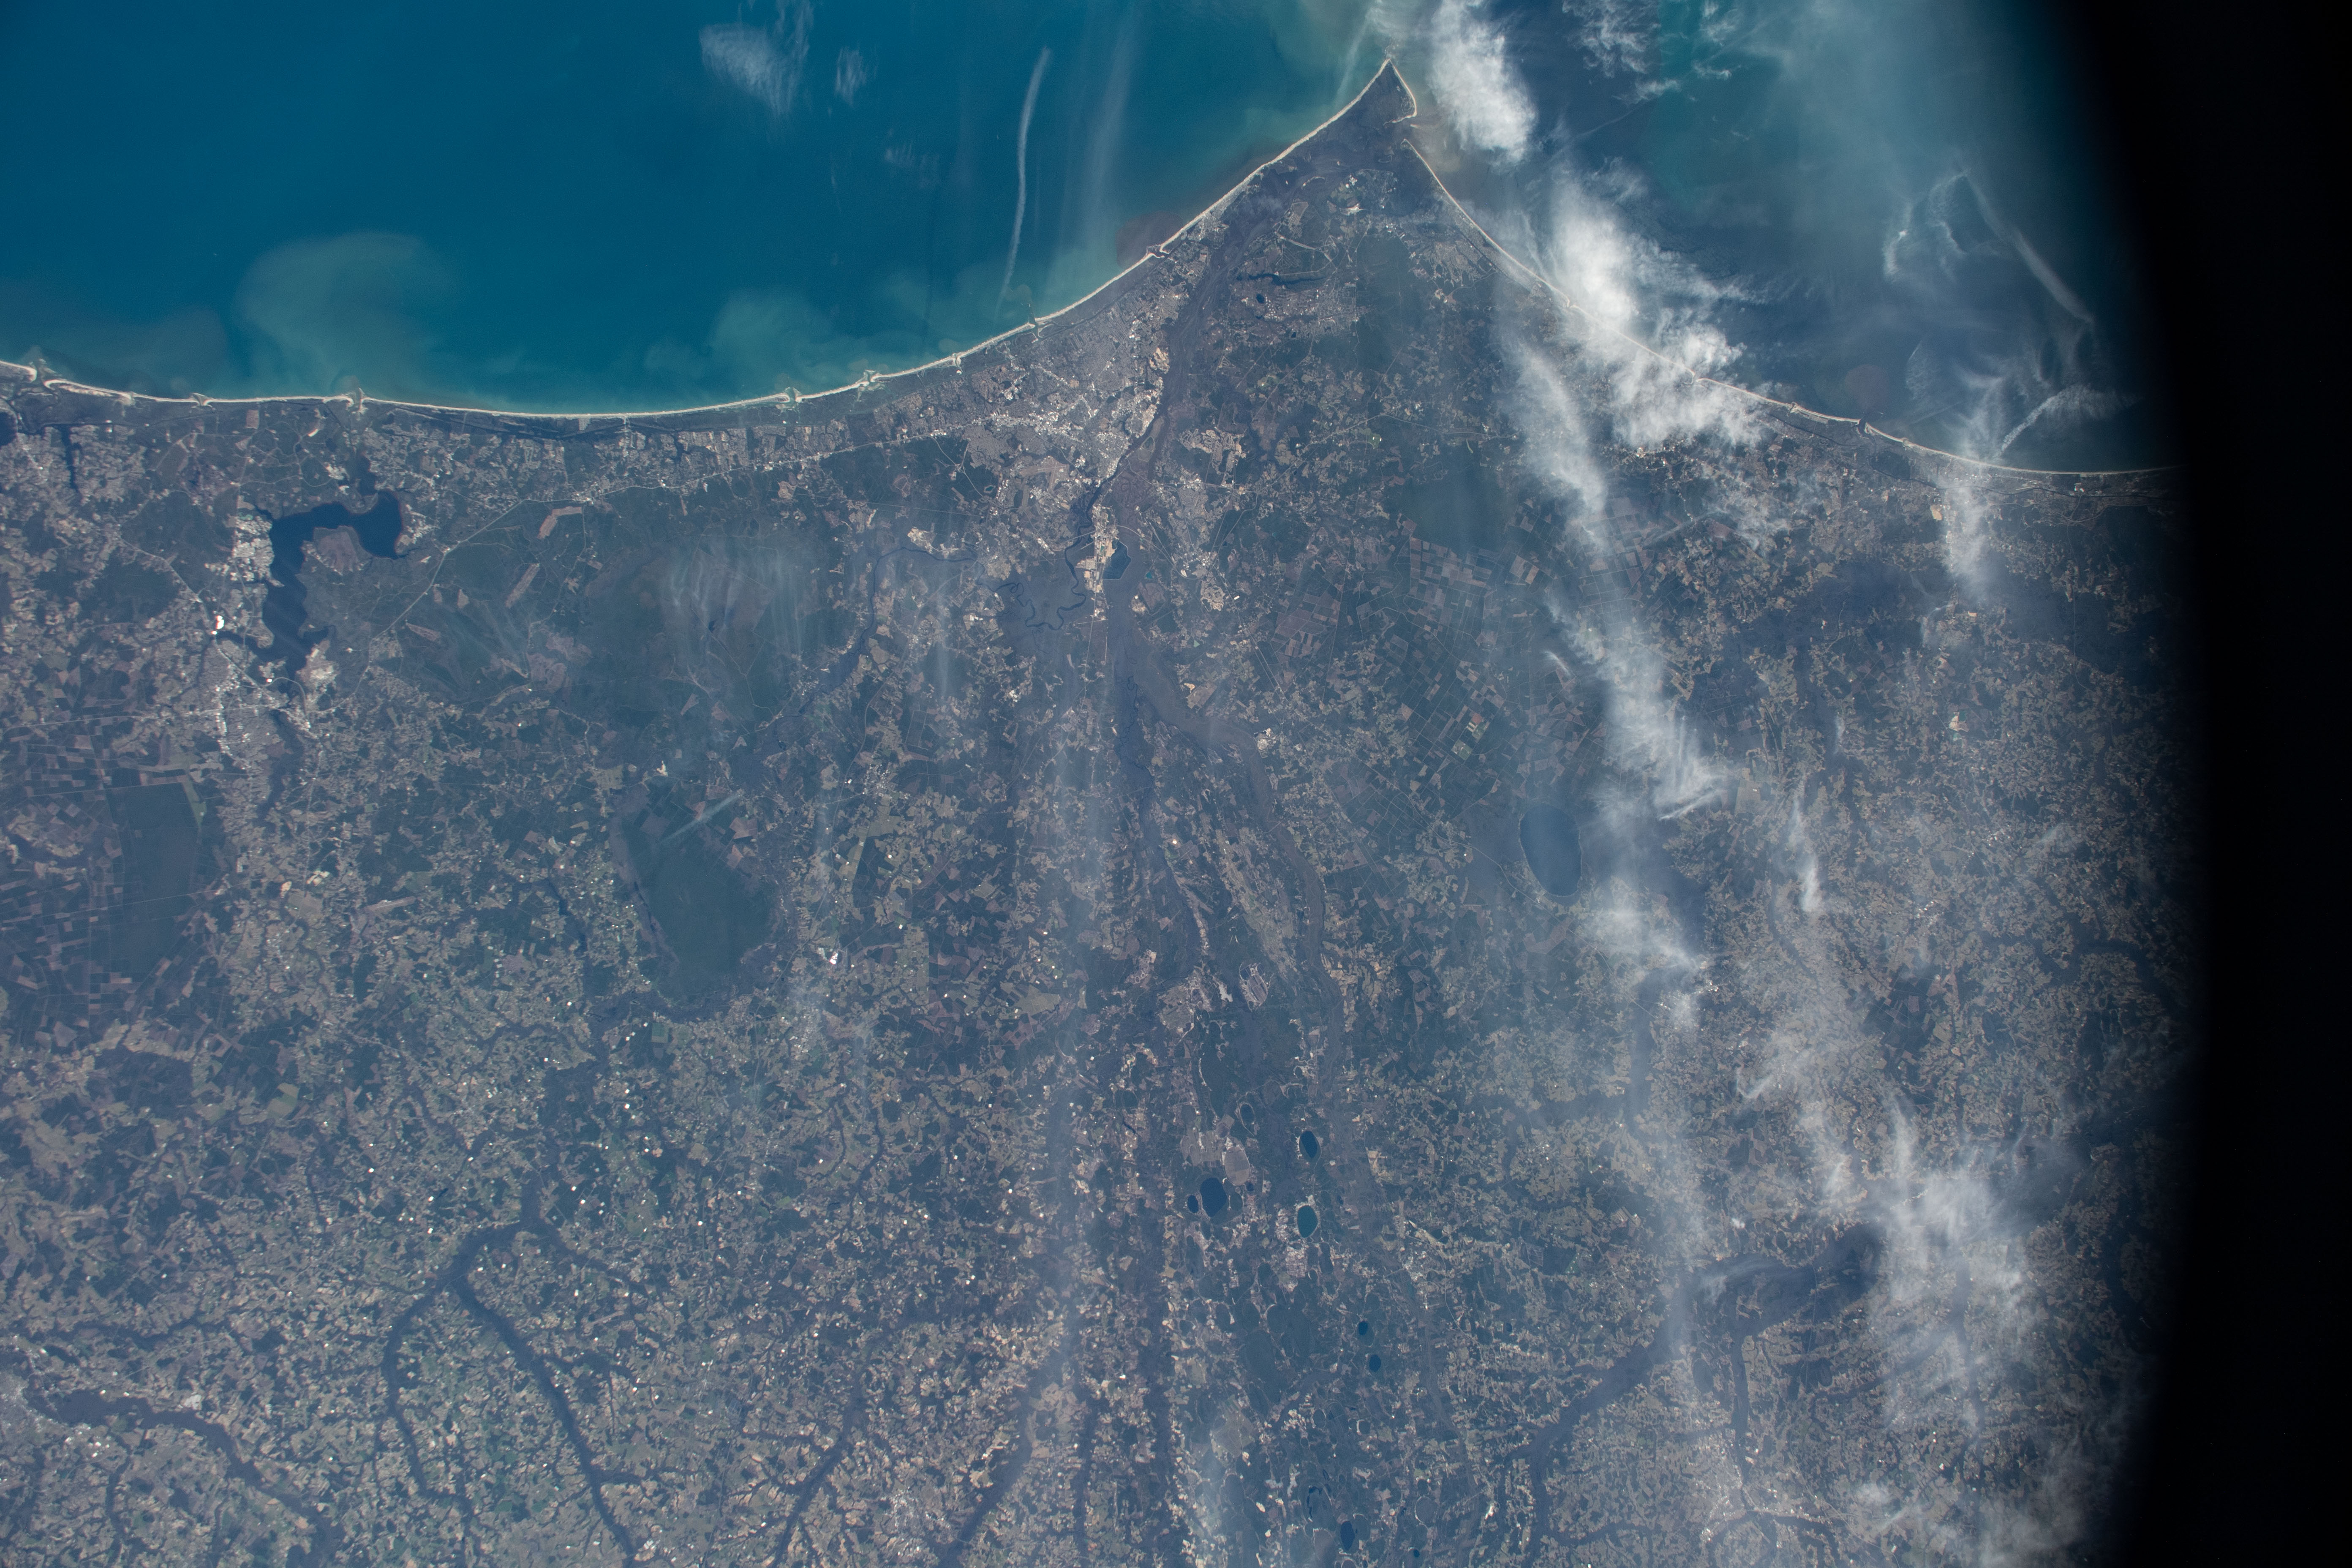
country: USA-NORTH CAROLINA
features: BALD HEAD ISLAND, CAPE FEAR RIVER, GREEN SWAMP PRESERVE, HOLLY SHELTER GAME LAND
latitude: 34.5
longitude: -78.0
